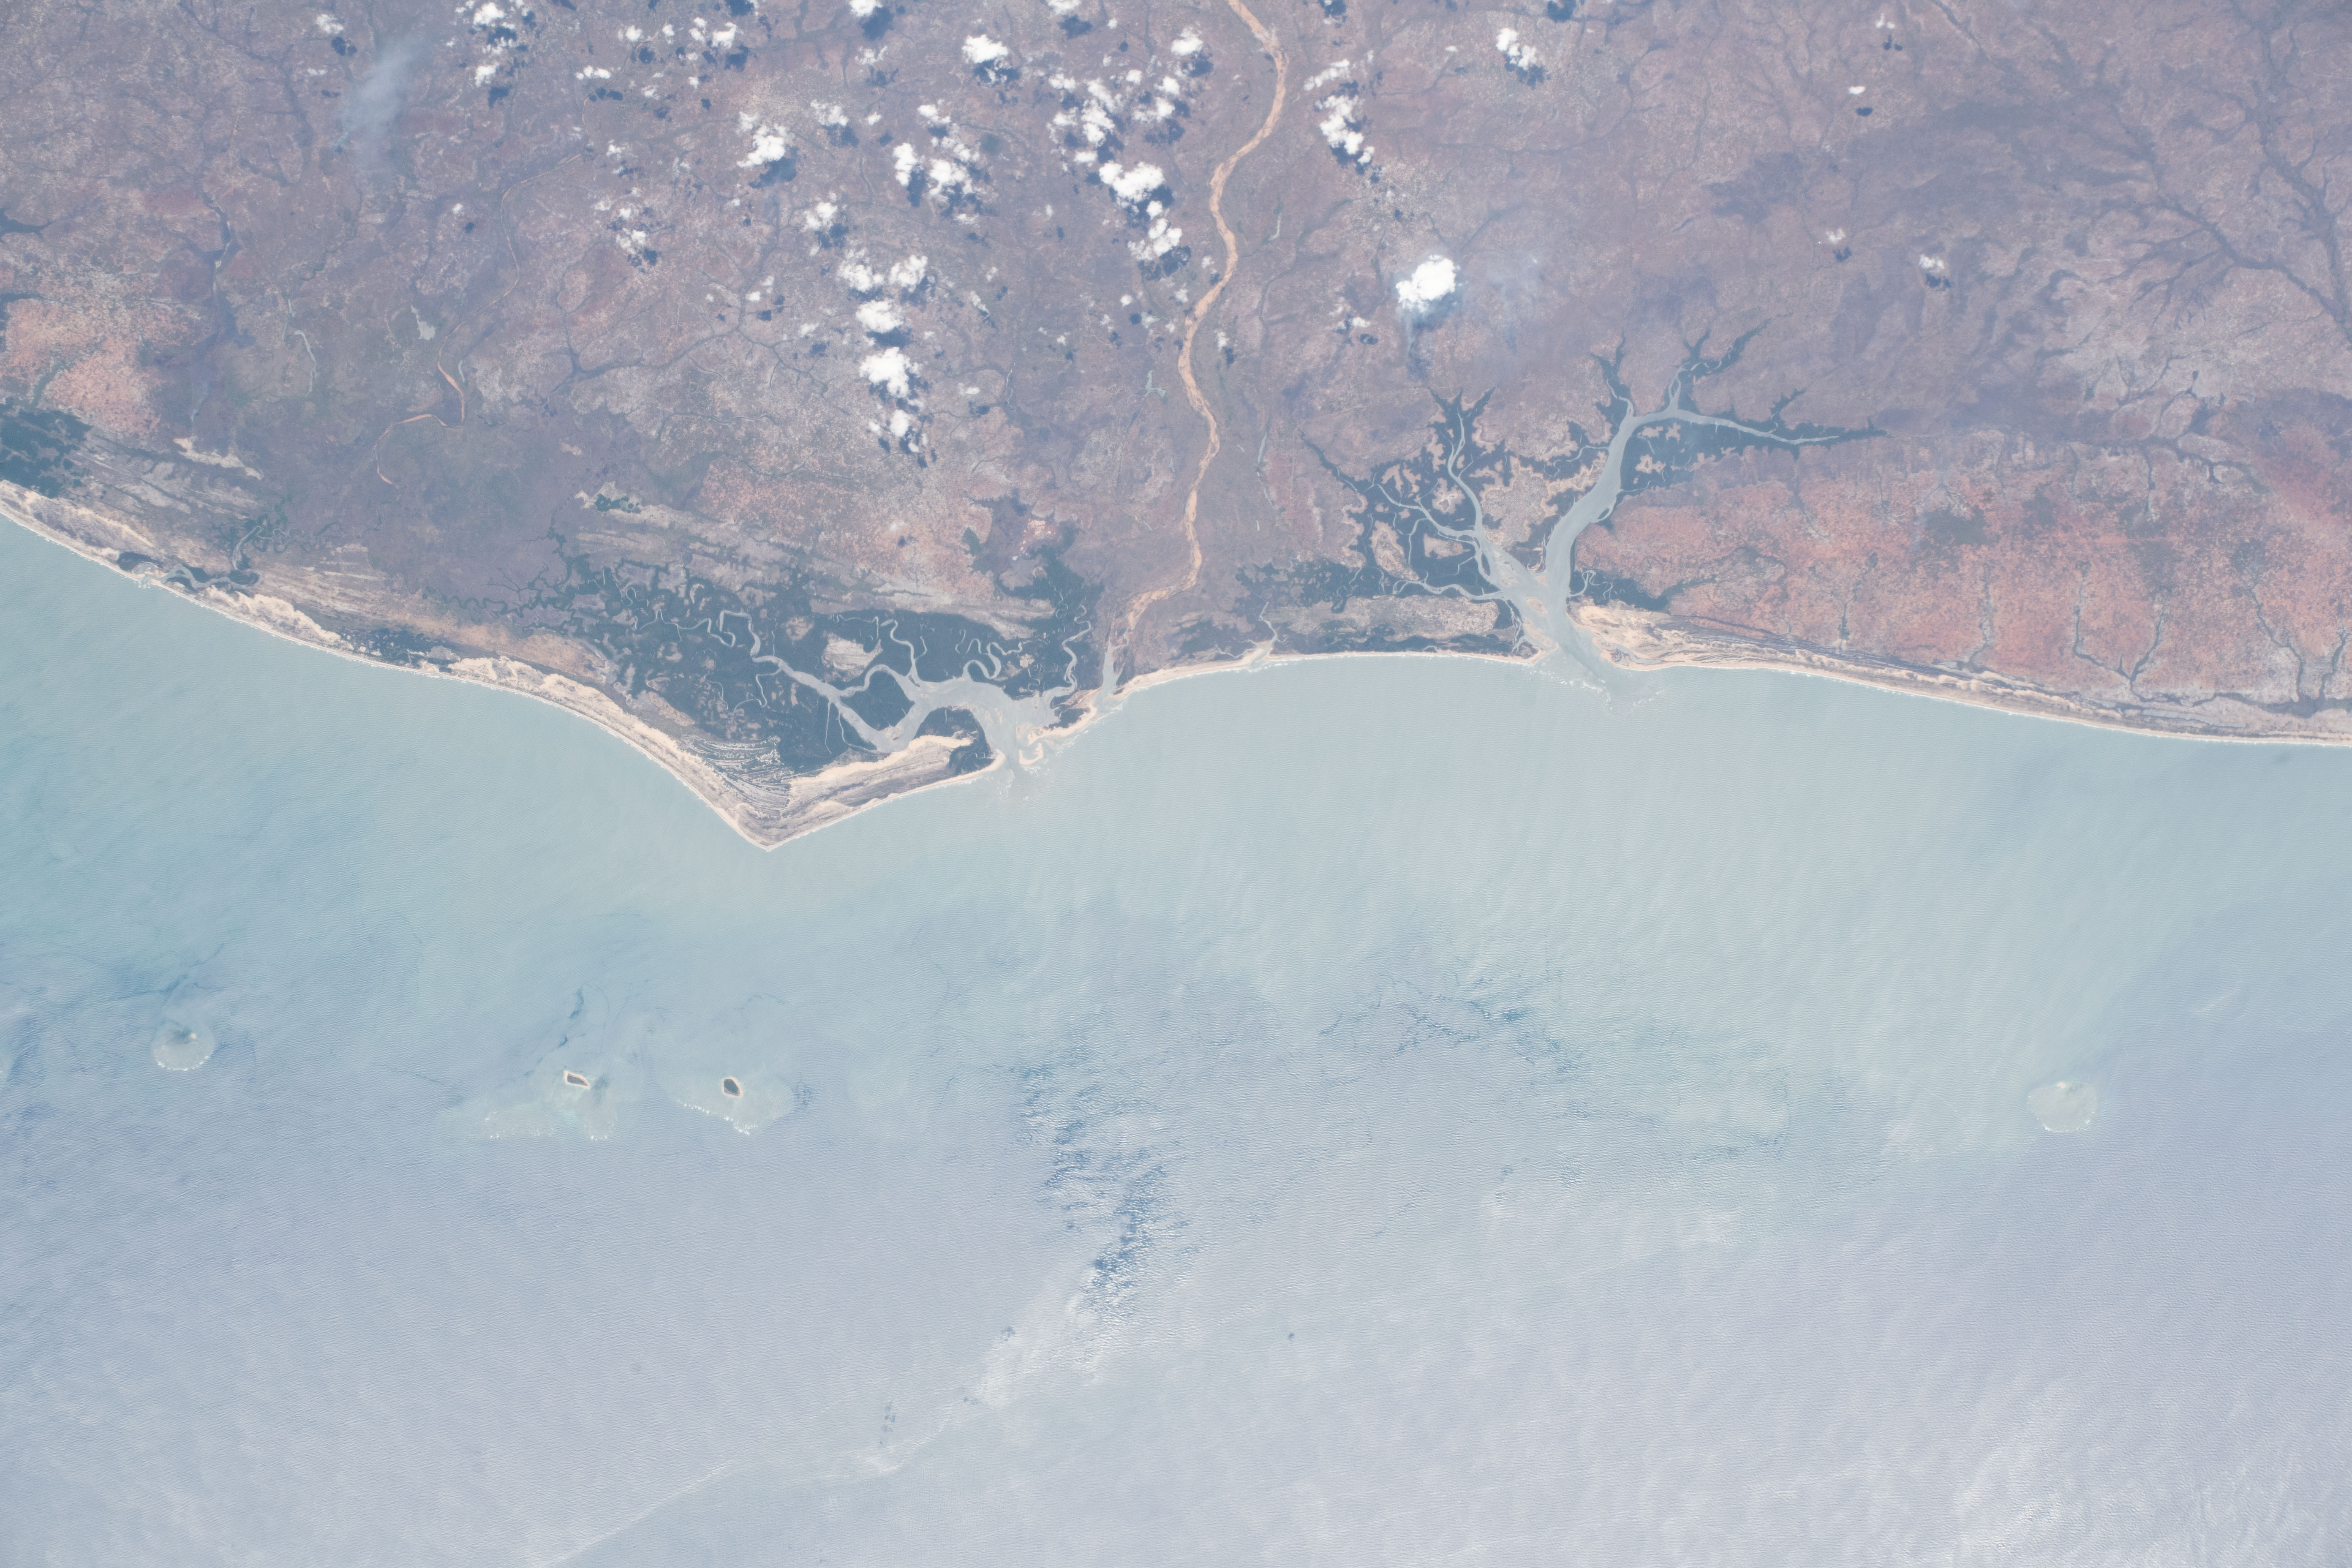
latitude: -16.9
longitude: 39.2
